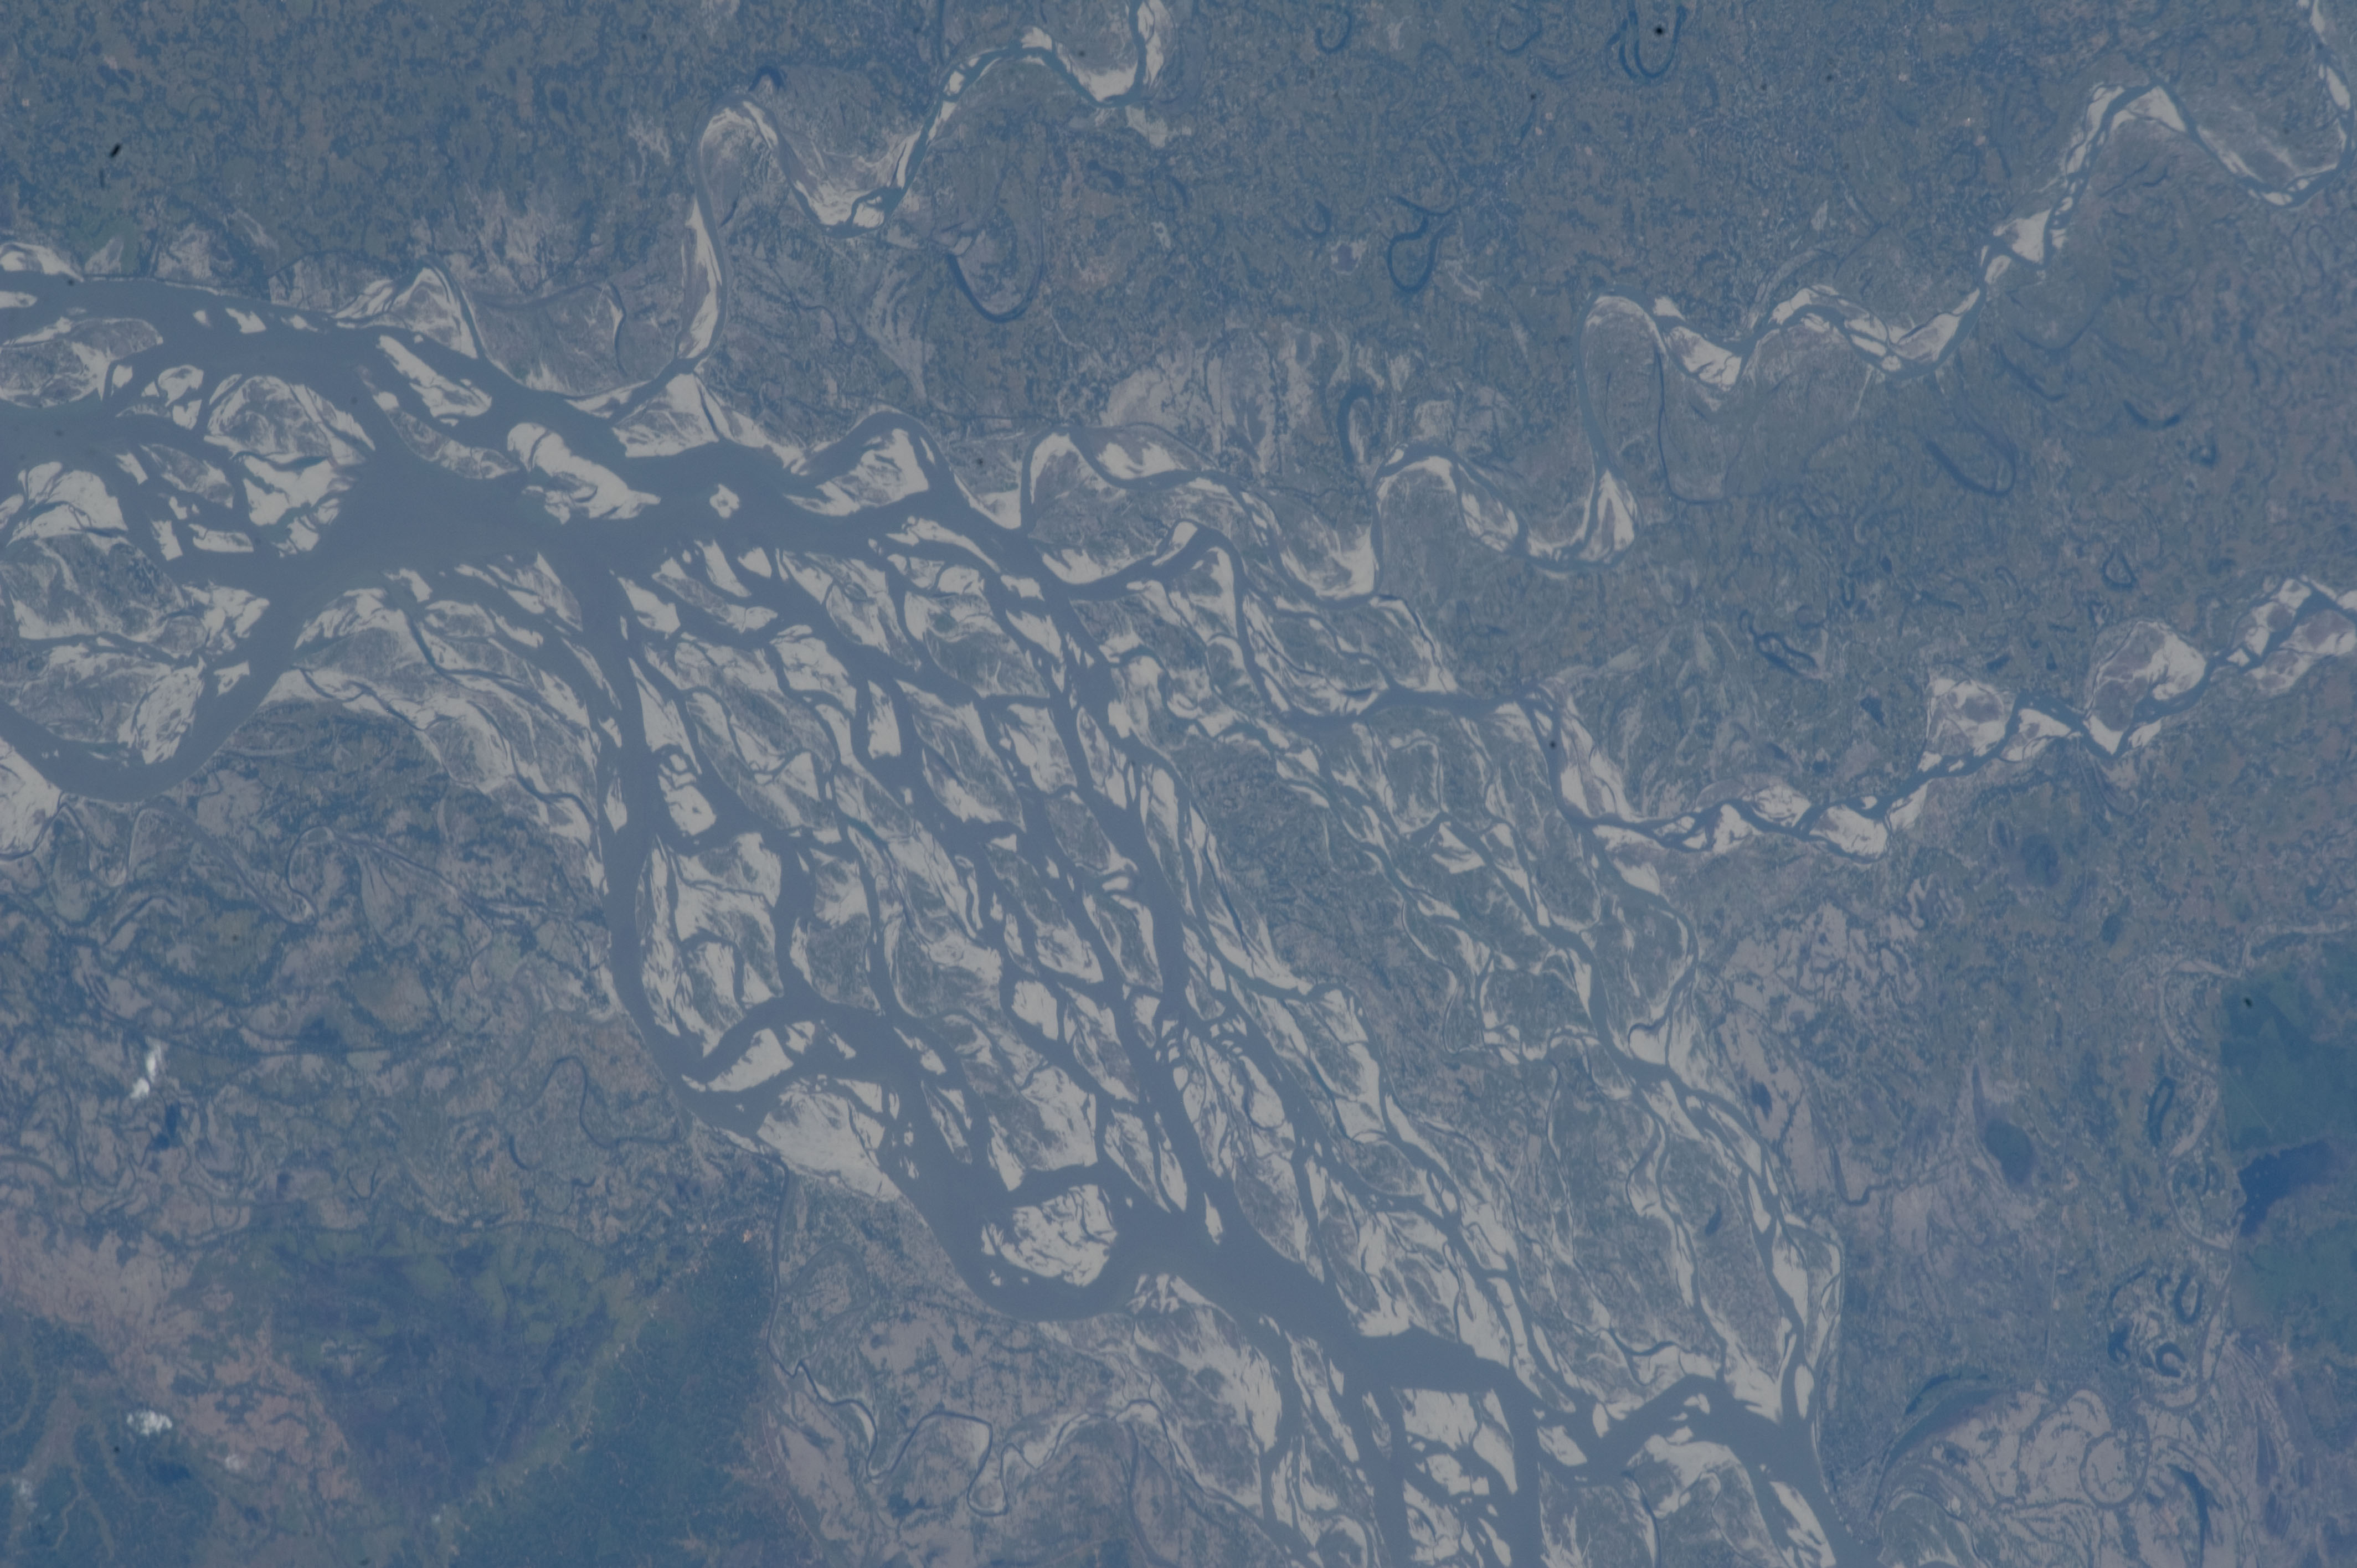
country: INDIA
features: BRAHMAPUTRA R. FLOODPLAIN, AGR.
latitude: 25.9
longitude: 89.9
